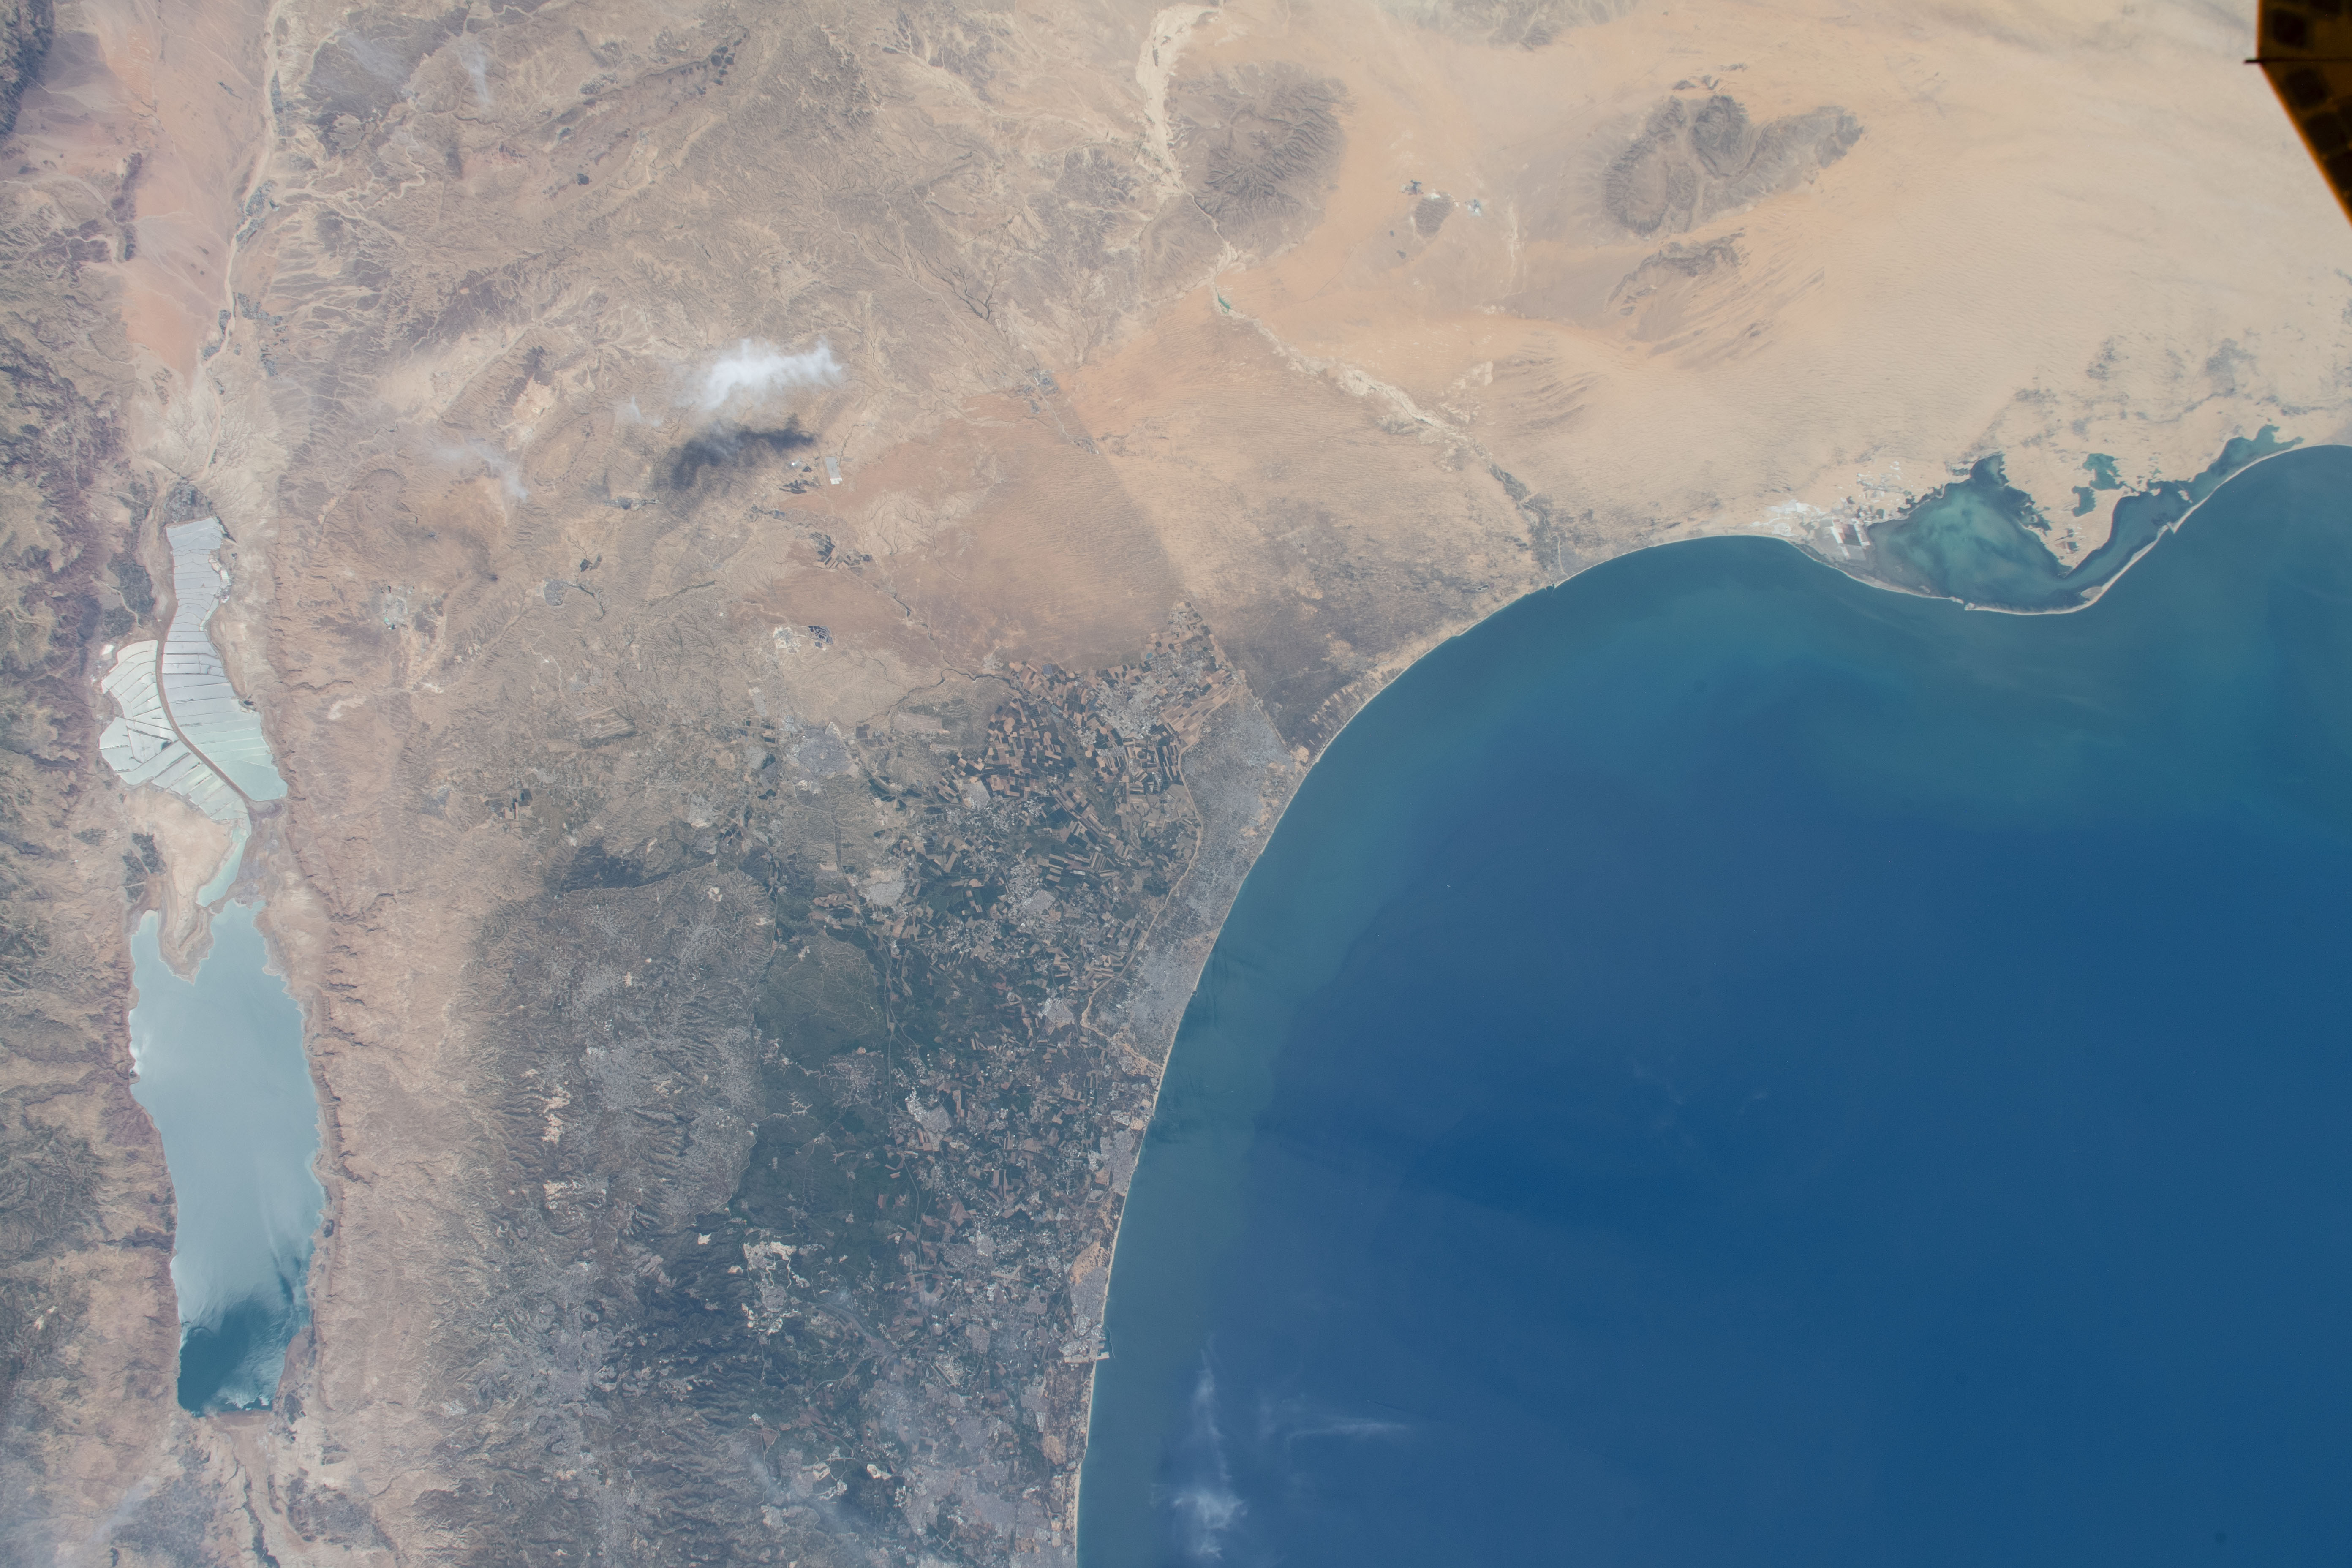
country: ISRAEL
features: JERUSALEM, TEL AVIV, DEAD SEA, ARAD, GAZA, LAKE BARDAWIL, MEDITERRANEAN SEA
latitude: 32.0
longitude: 35.0
